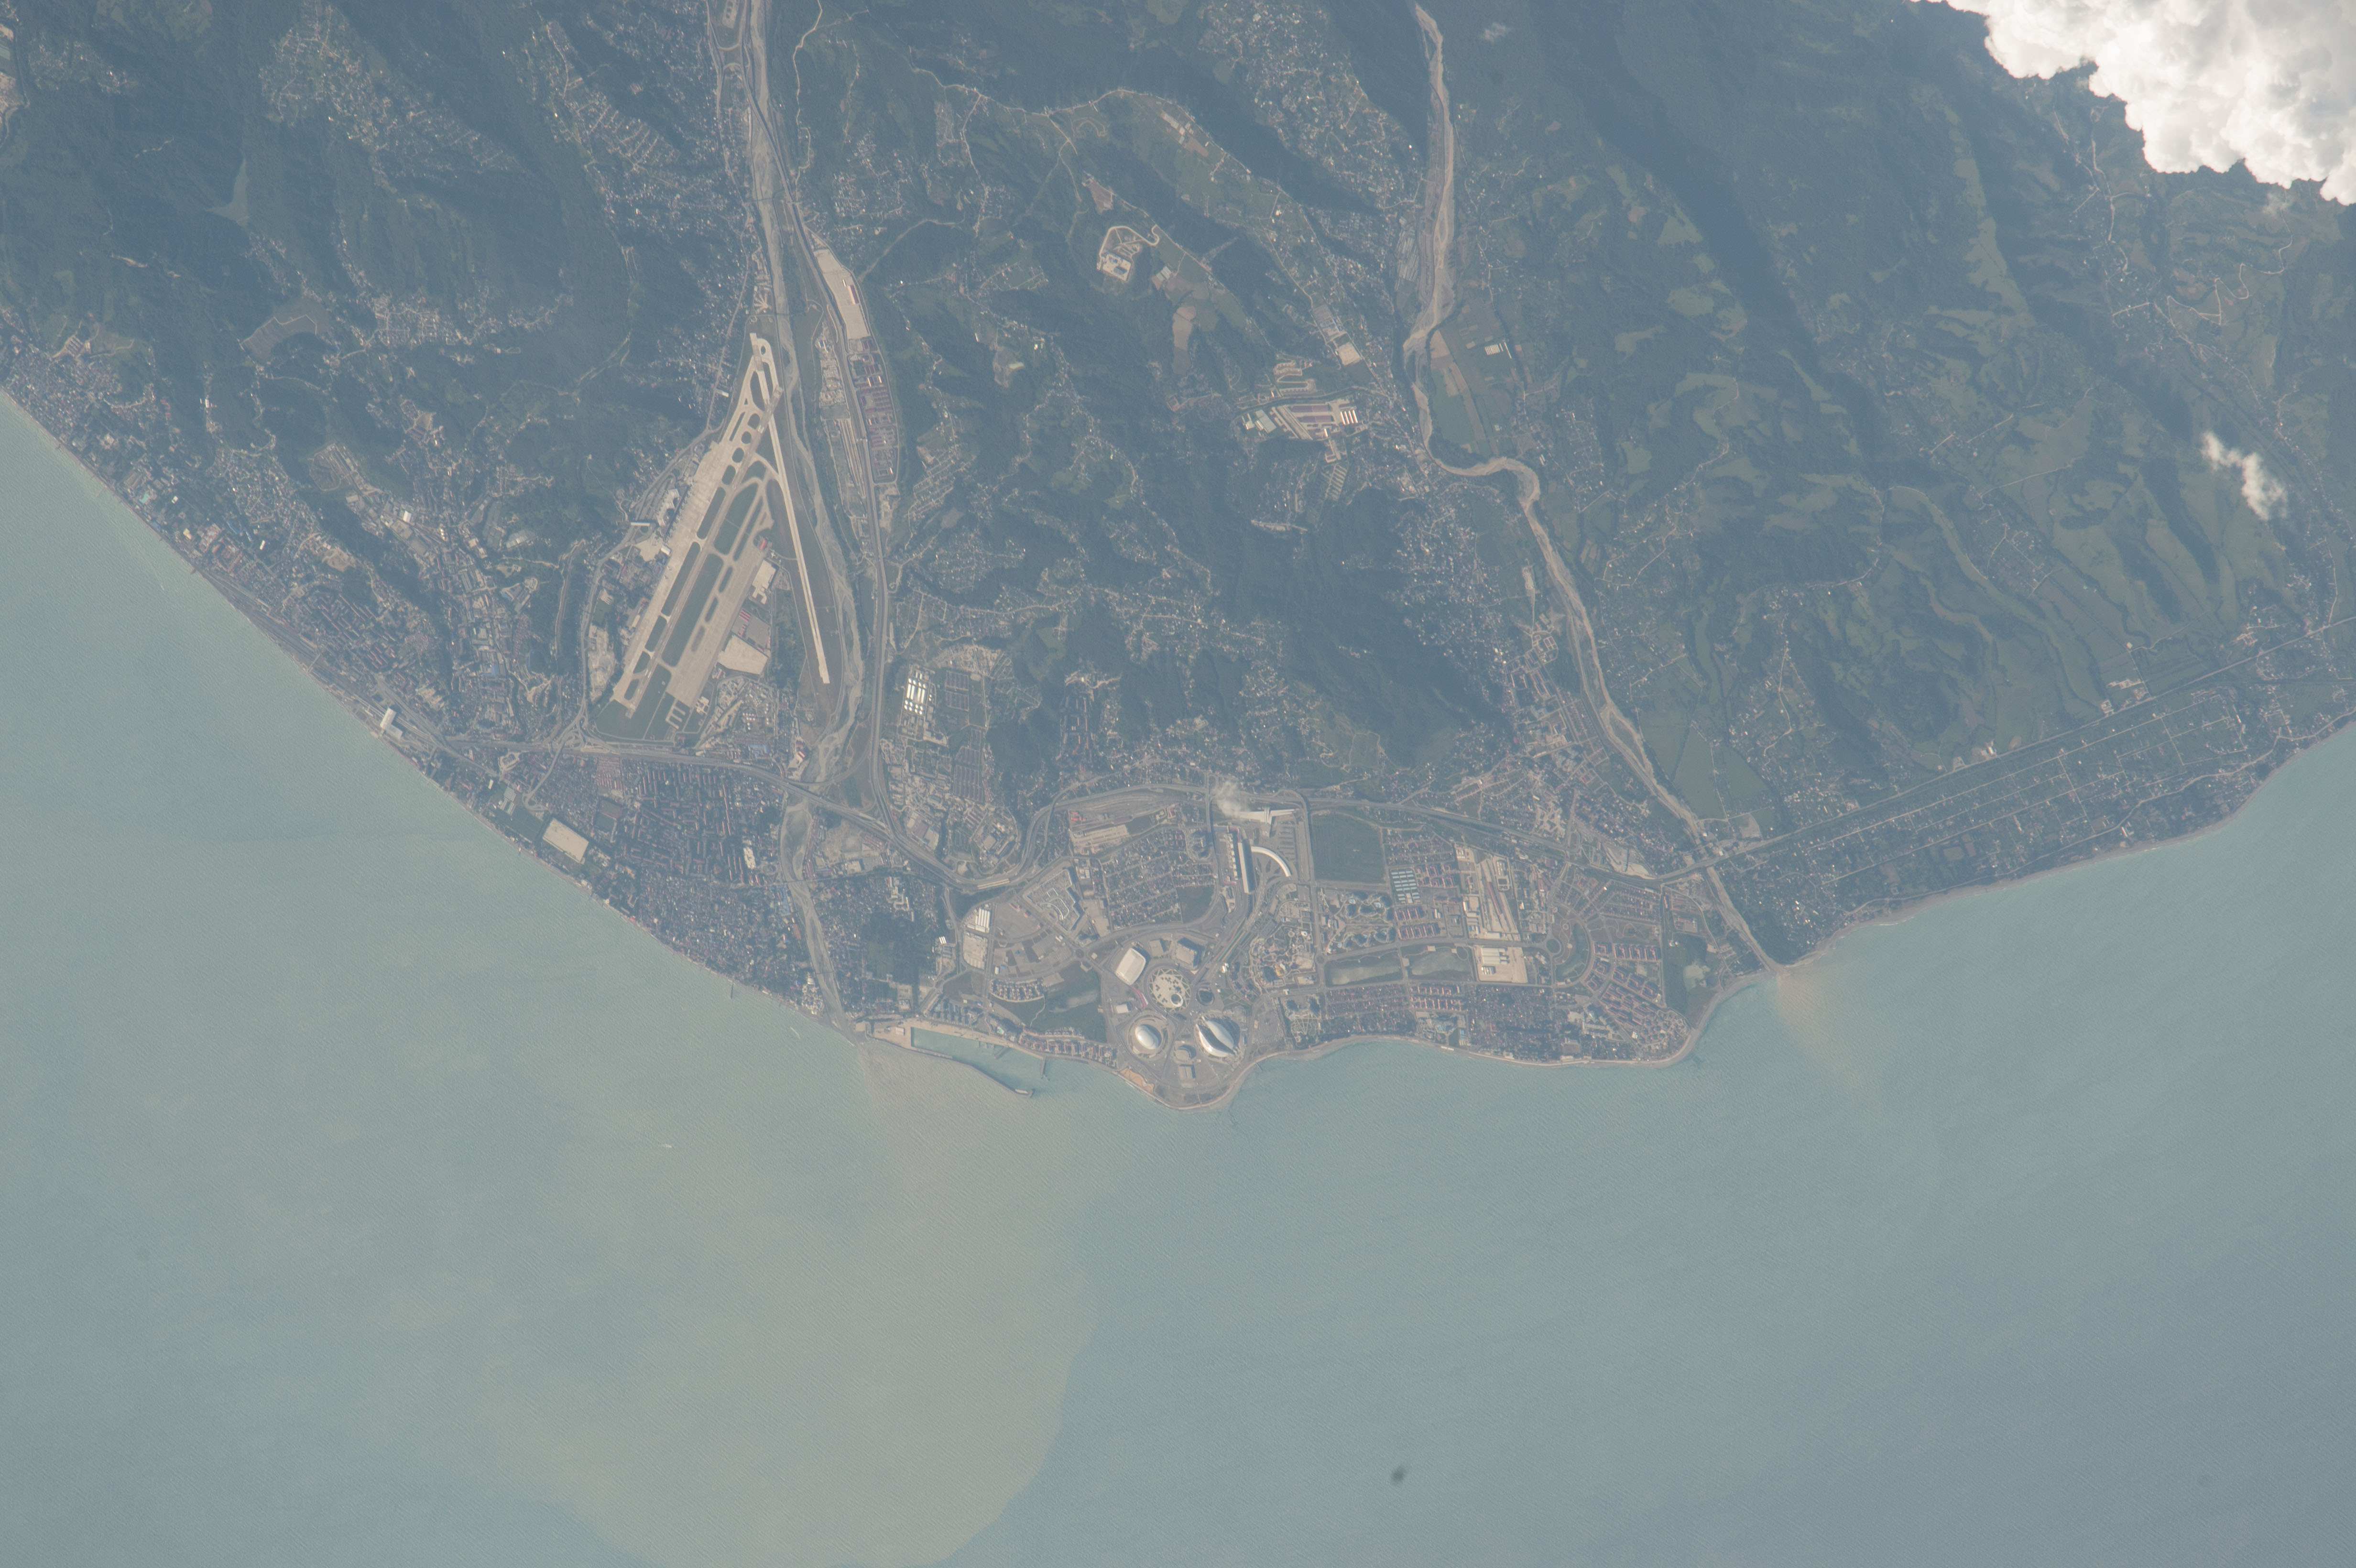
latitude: 43.4
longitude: 40.0
